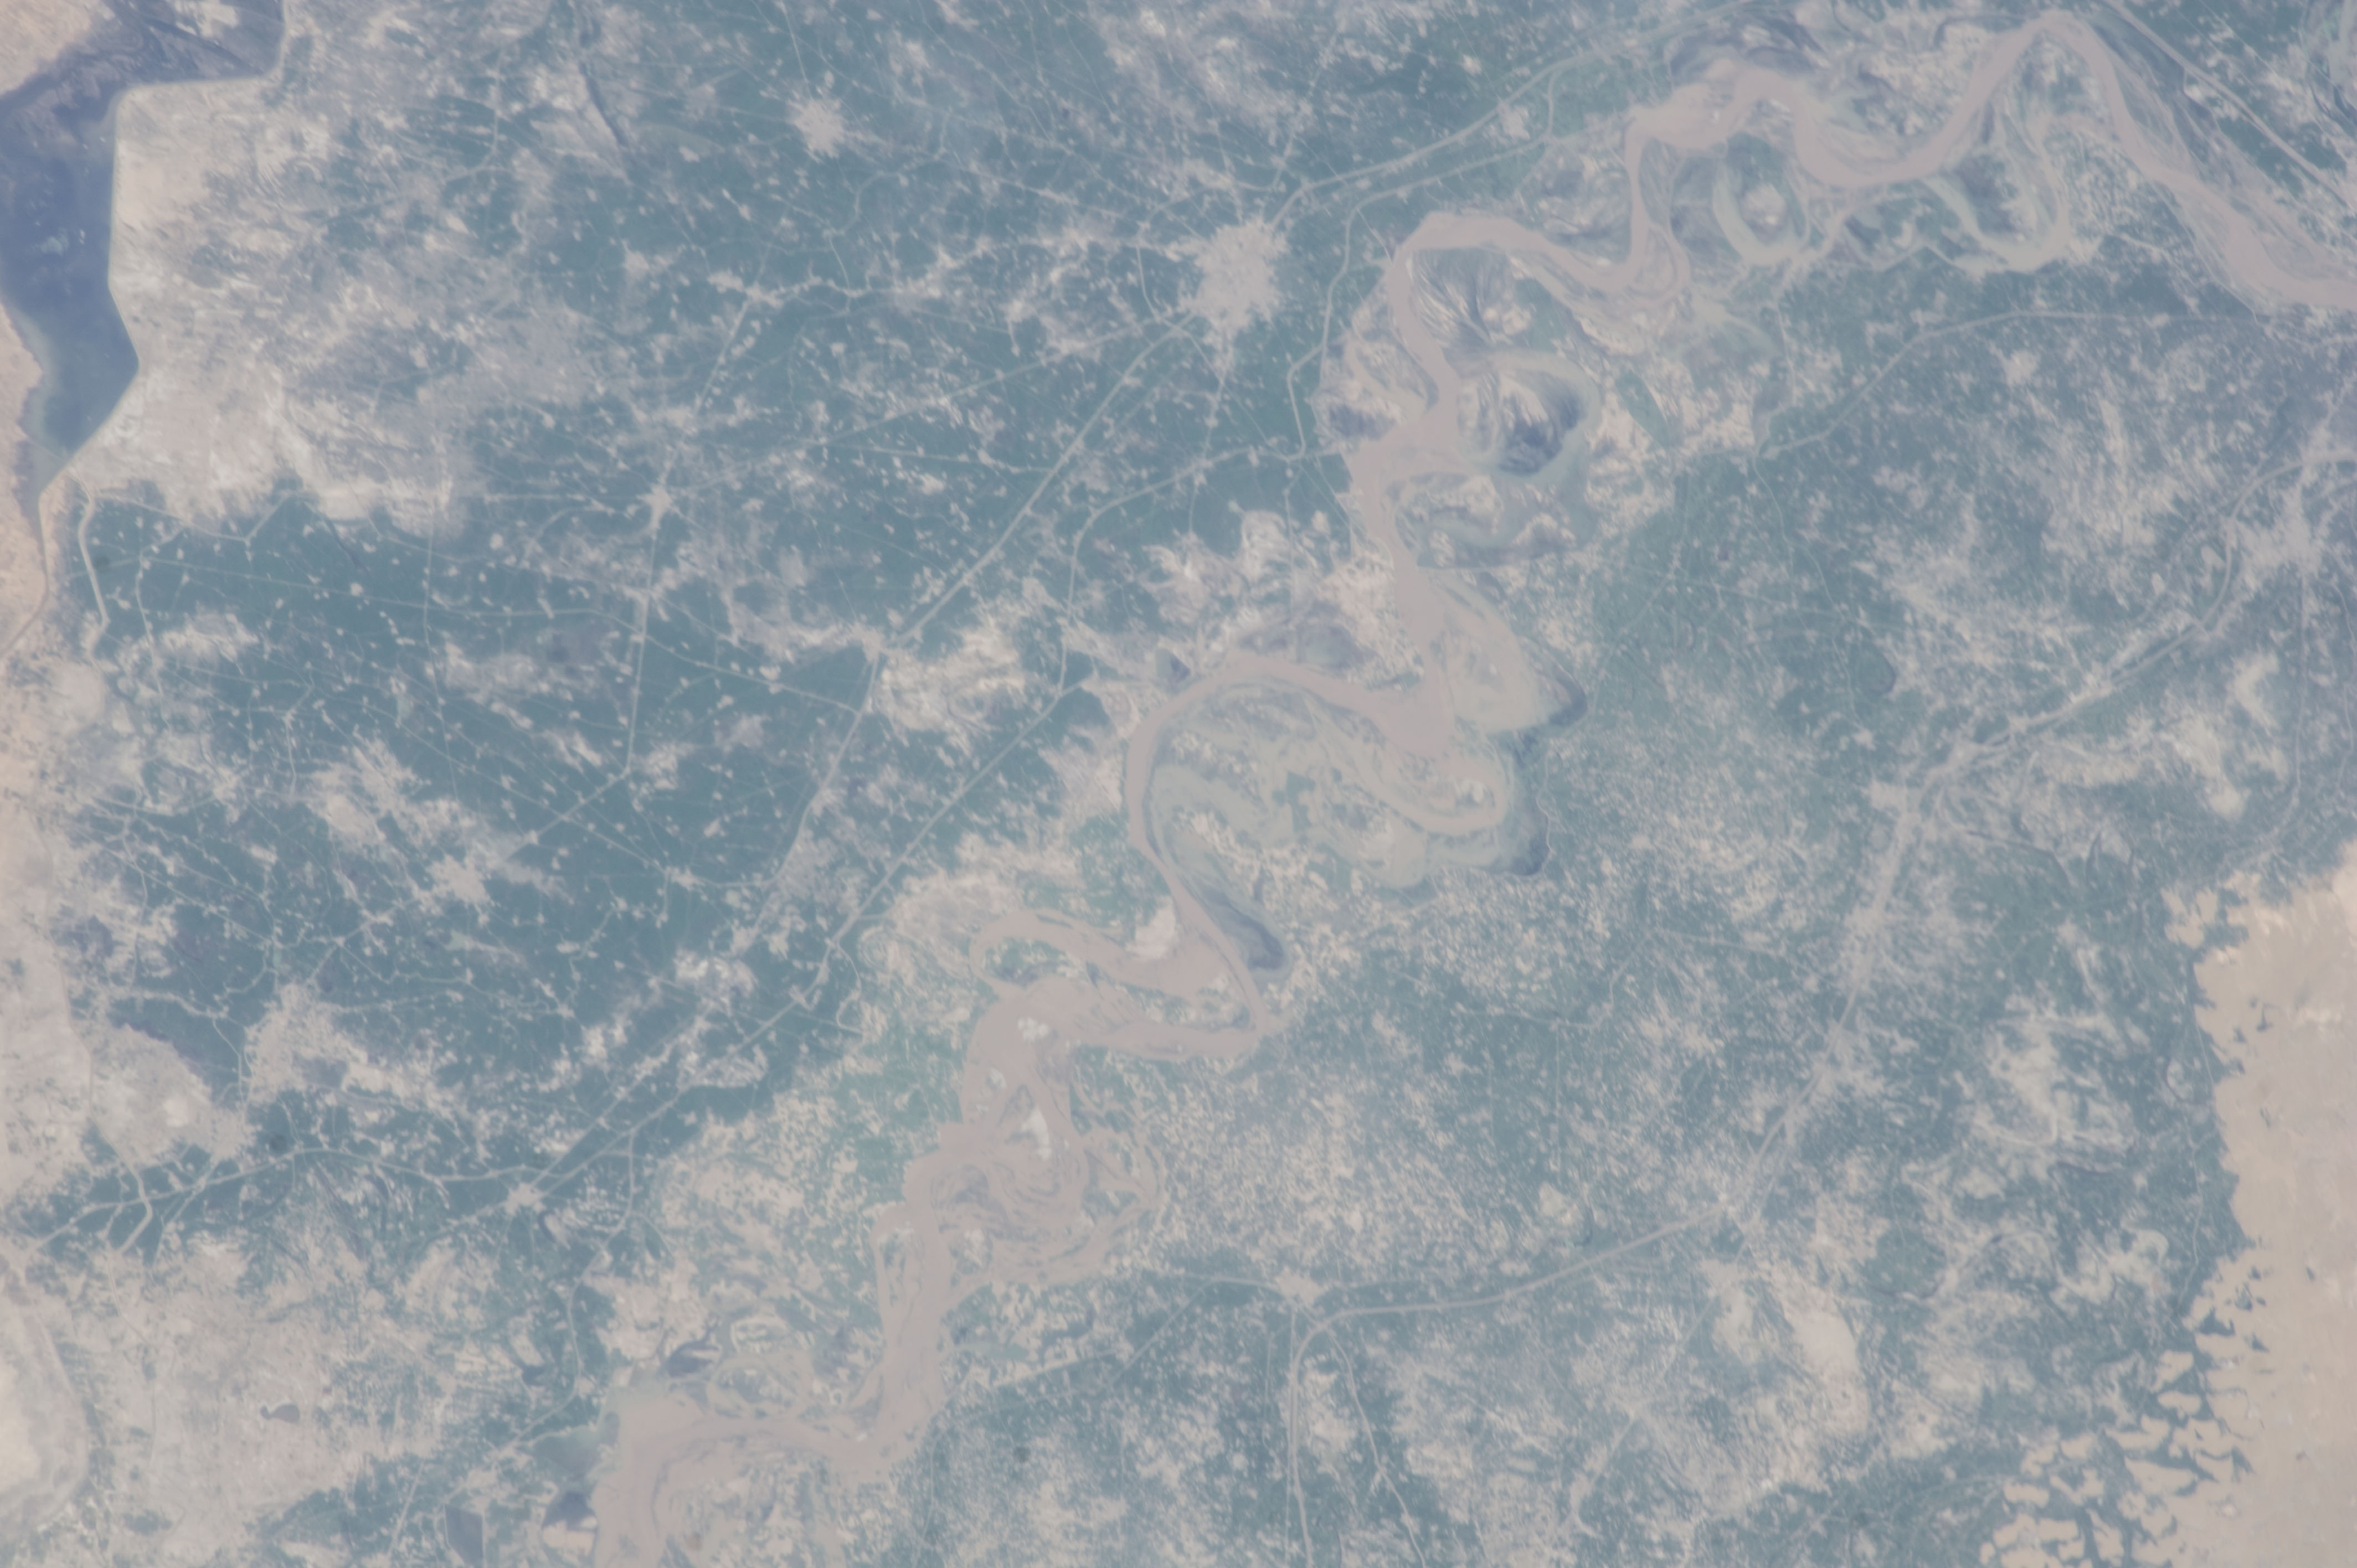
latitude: 27.3
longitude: 68.1
